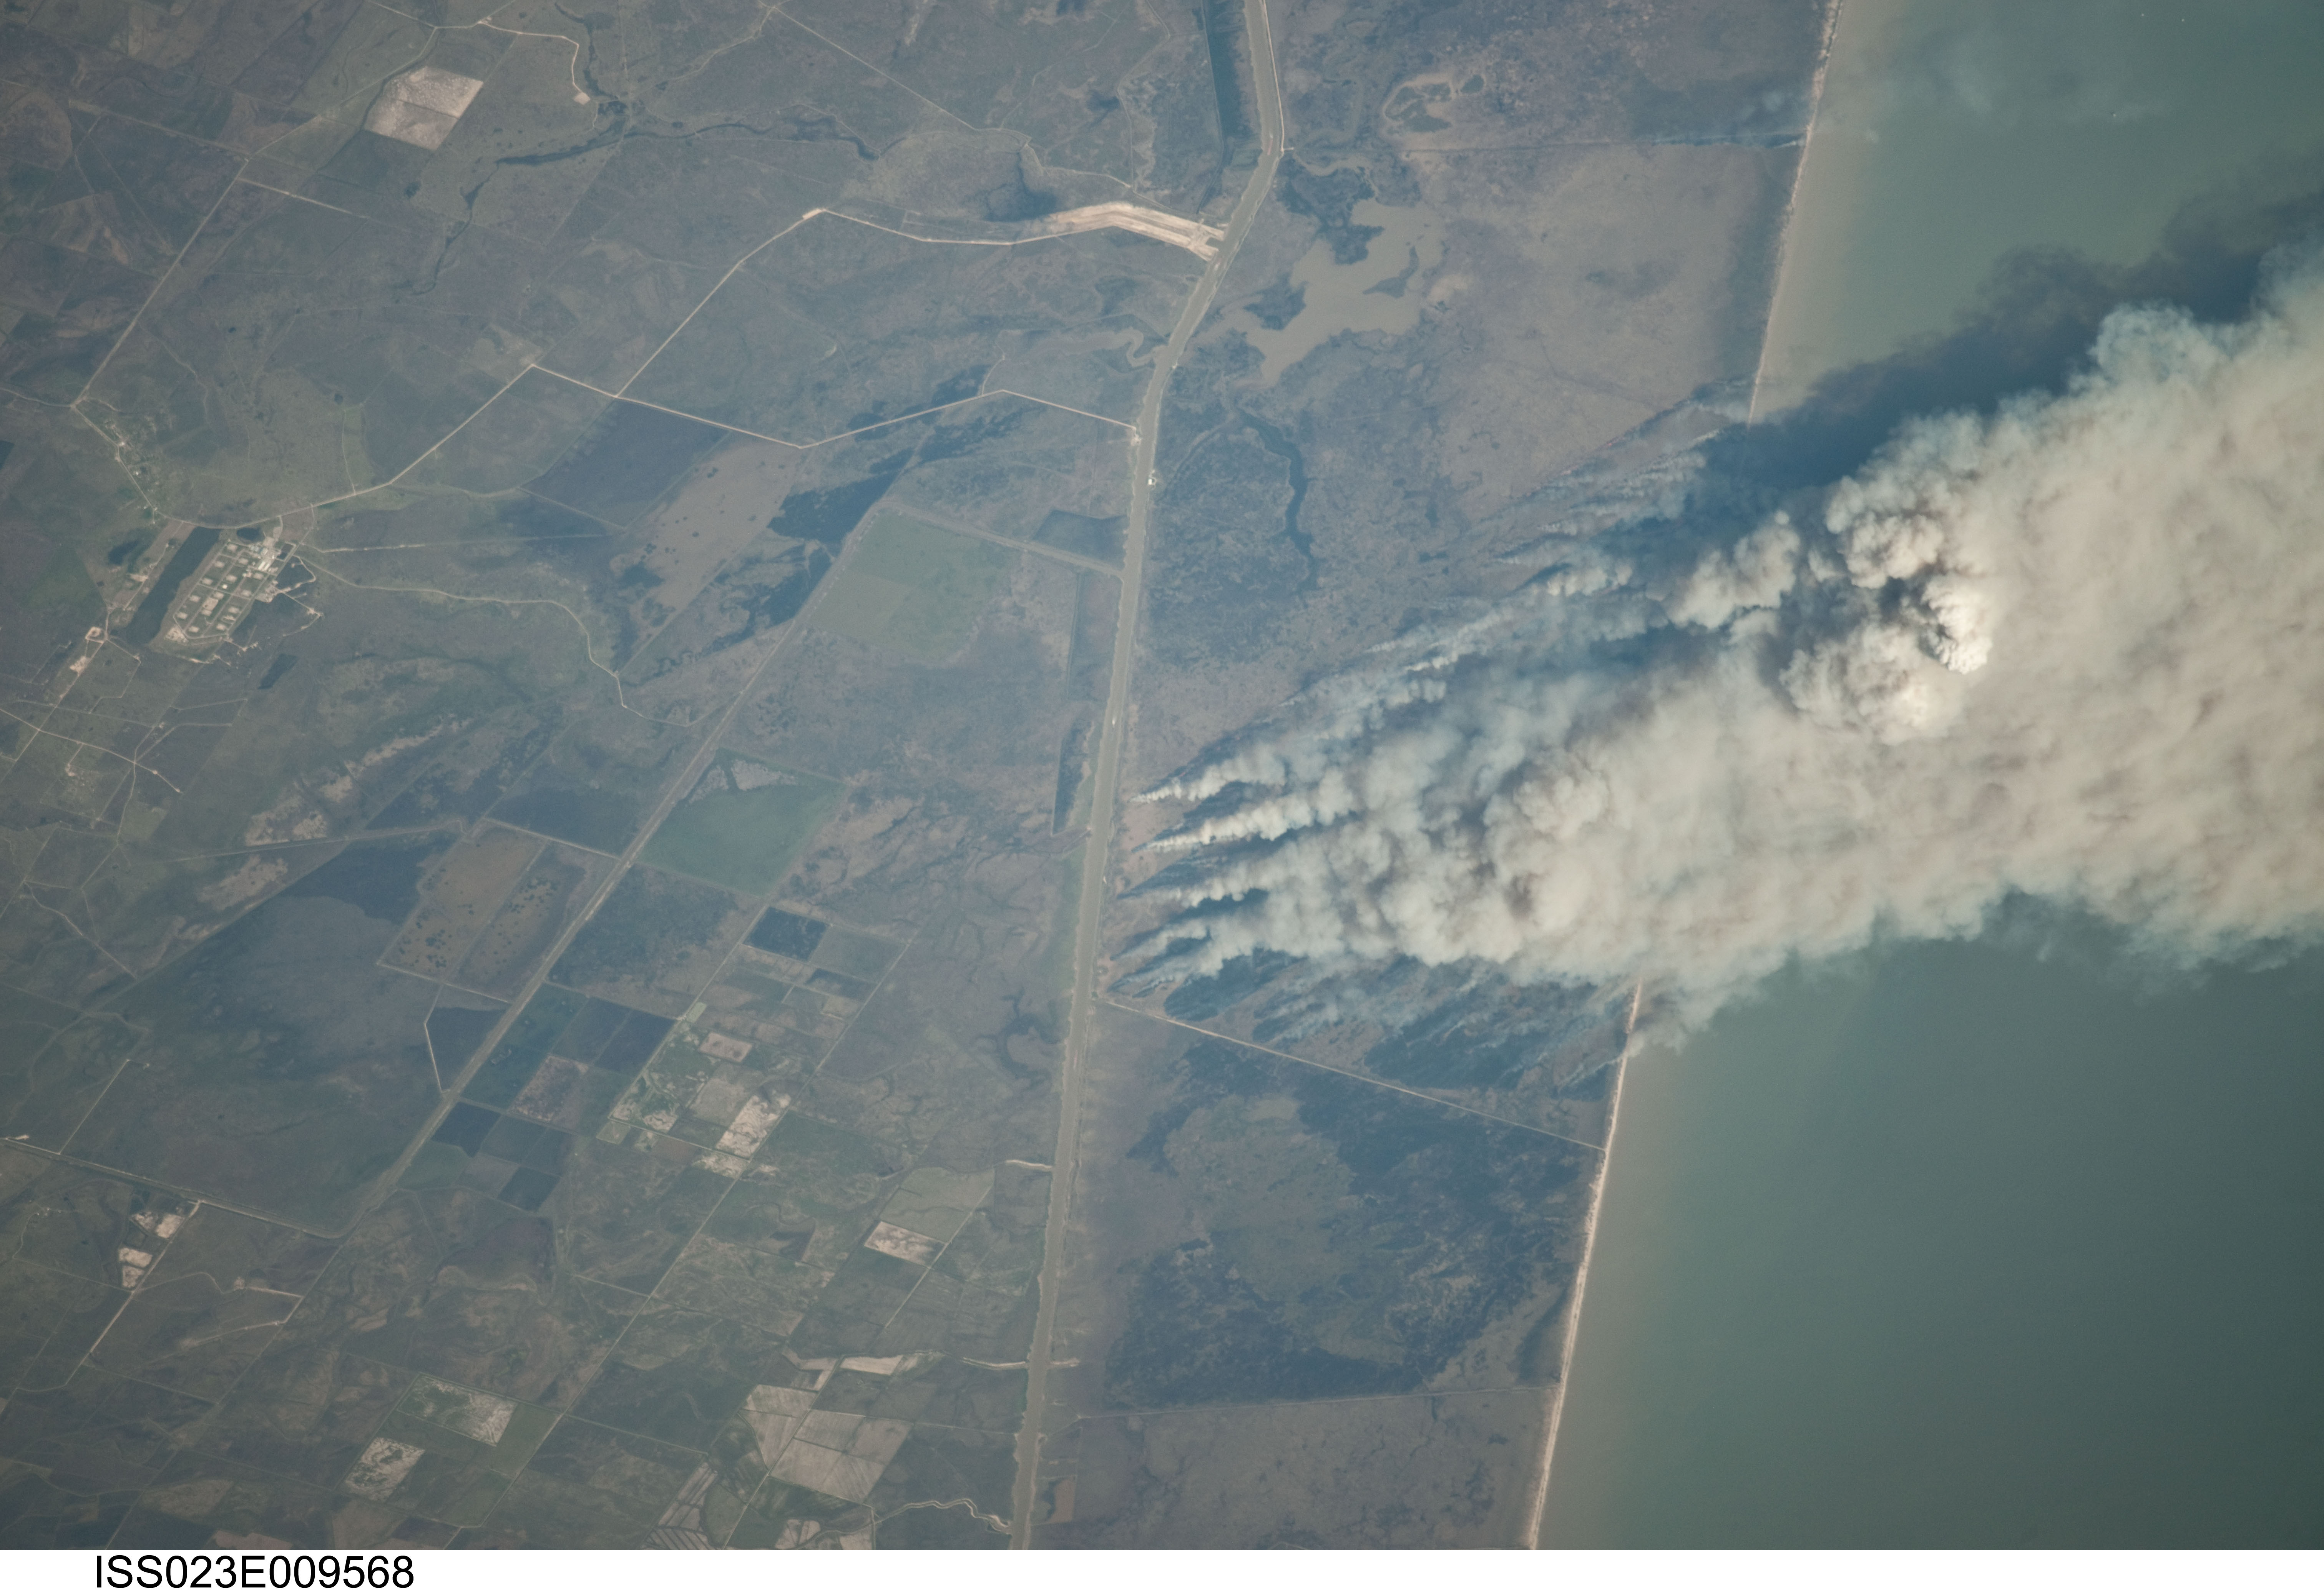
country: USA-TEXAS
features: INTERCOASTAL WATERWAY, SALT BAYOU MARSH, FIRES, SMOKE PLUMES, COAST
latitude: 29.7
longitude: -94.2
